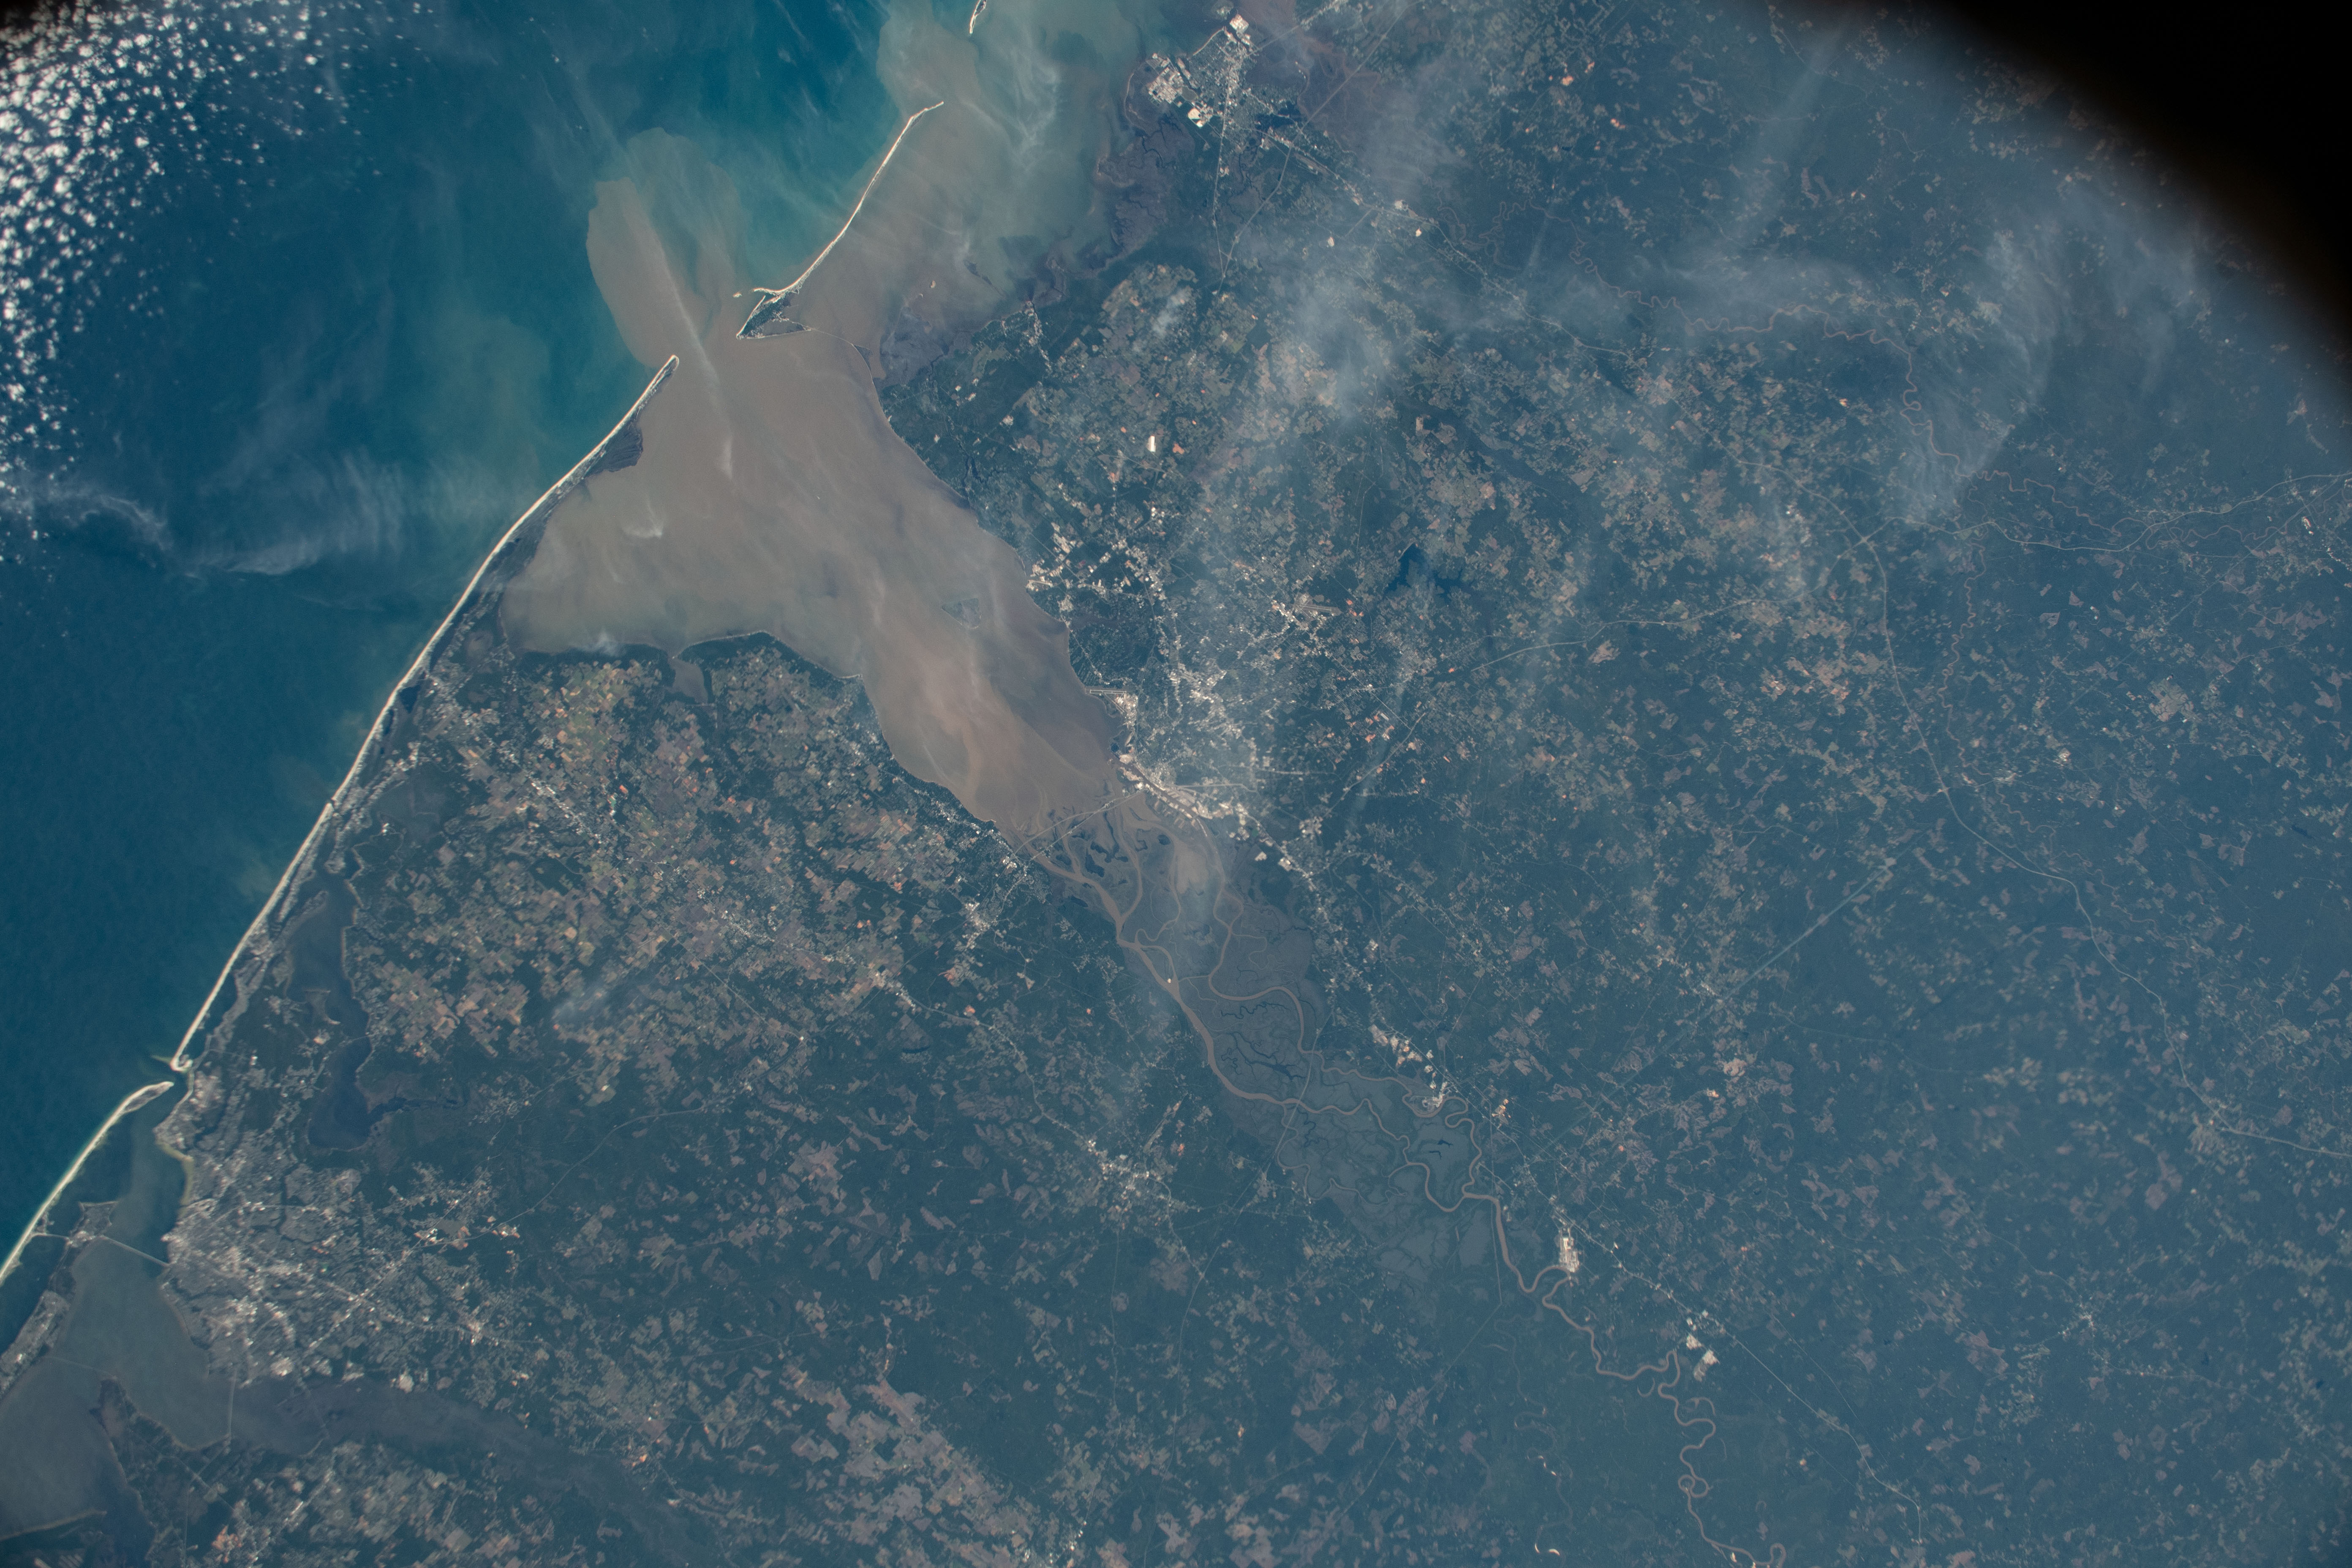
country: USA-ALABAMA
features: PENSACOLA, MOBILE BAY, PENSACOLA BAY, ESCAMBIA BAY, PERDIDO BAY
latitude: 30.5
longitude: -88.0
